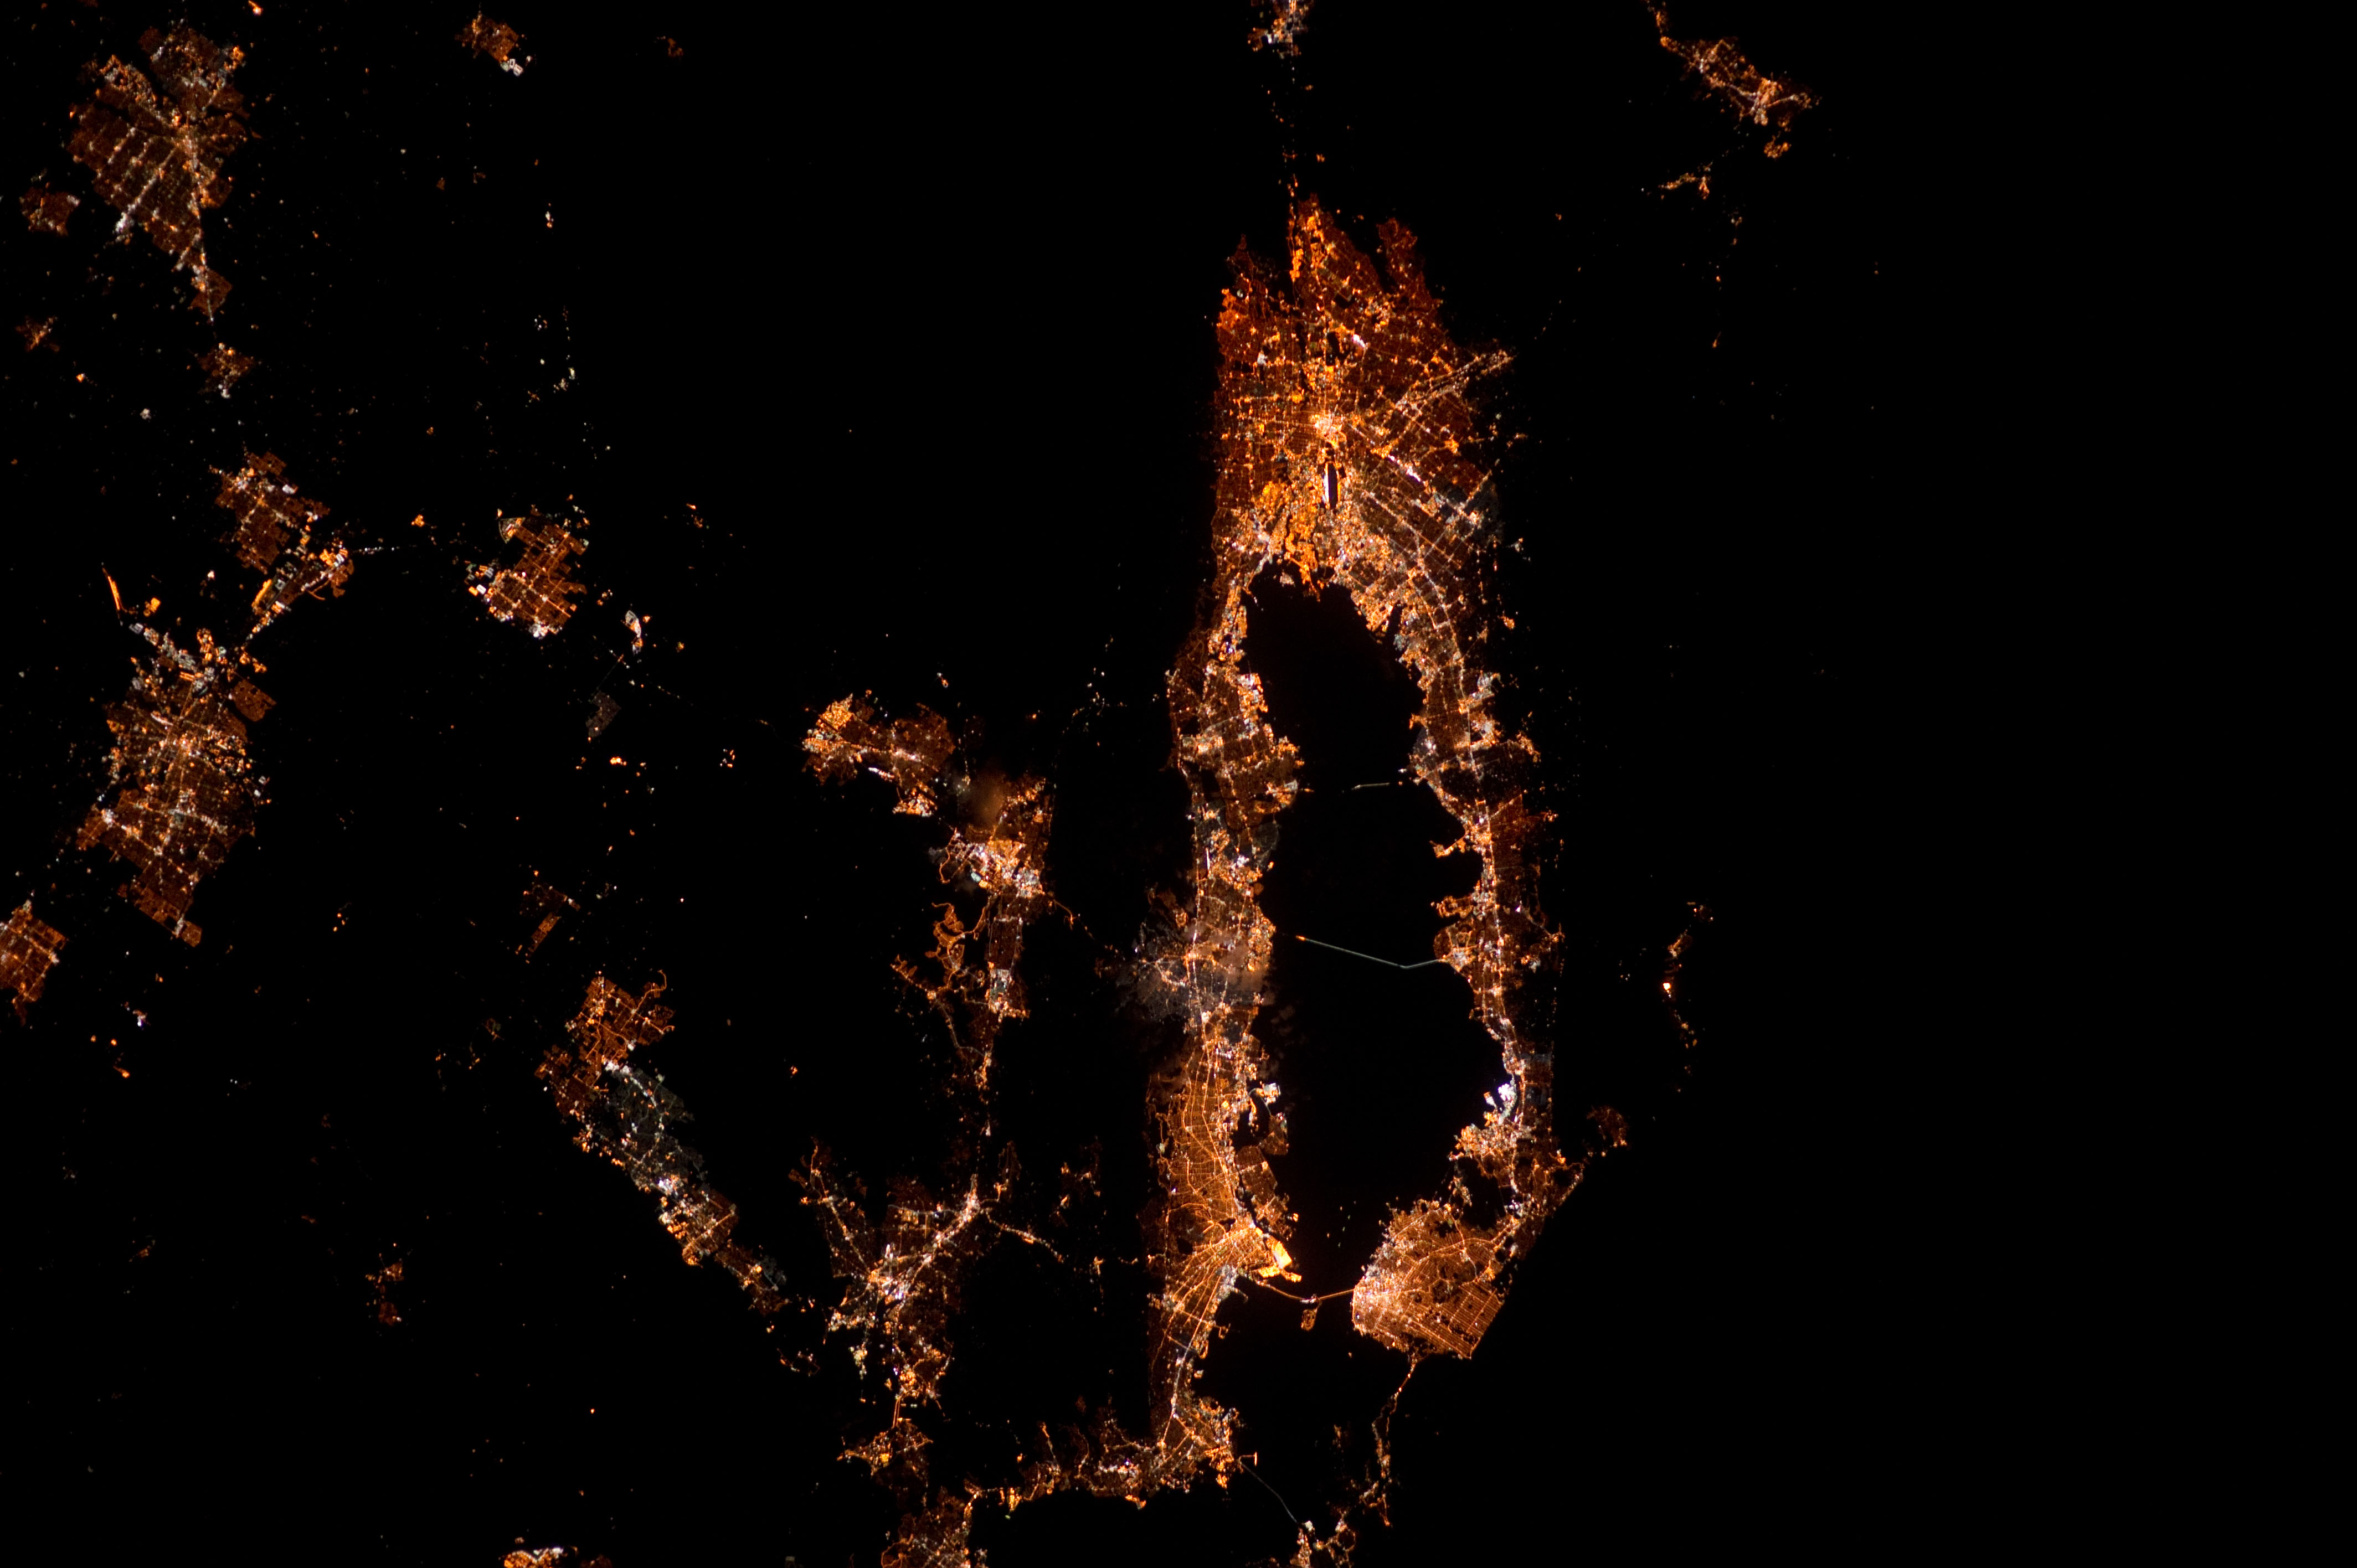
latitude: 37.7
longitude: -122.1
